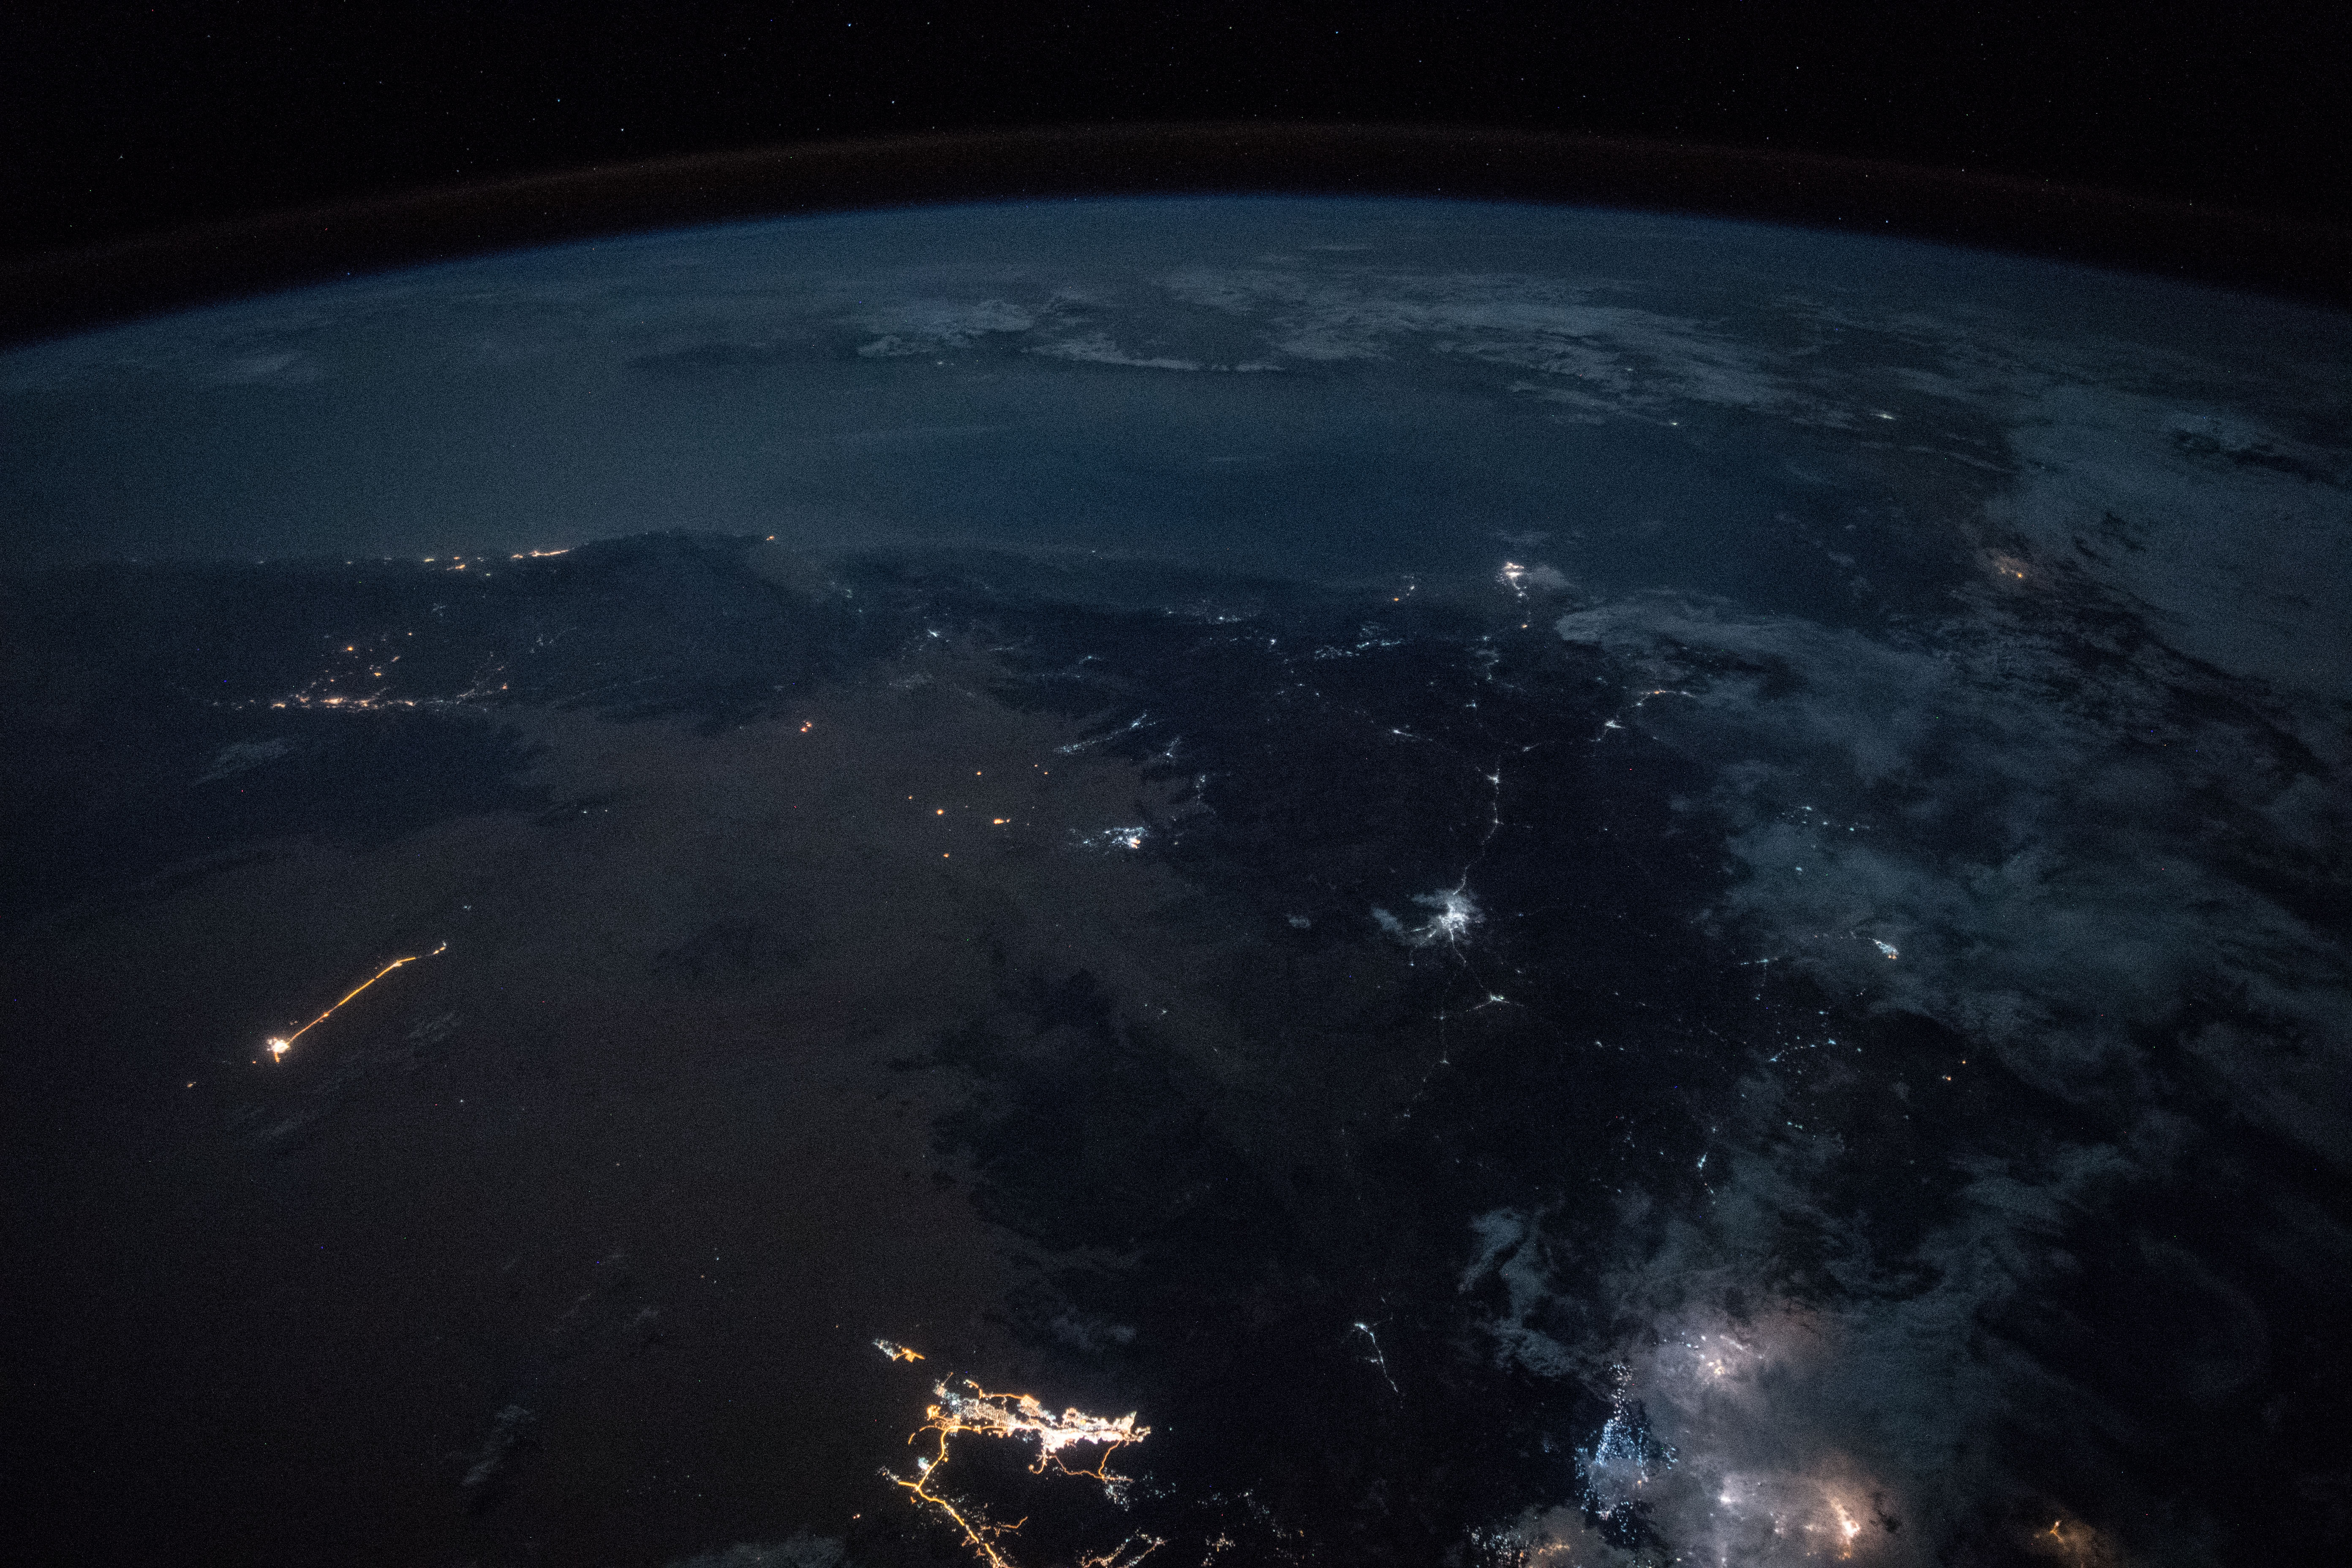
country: YEMEN
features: HADHRAMAUT MOUNTAINS, AL MUKALLA, OGO MOUNTAINS, NIGHT, EARTH LIMB
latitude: 15.2
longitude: 45.3
